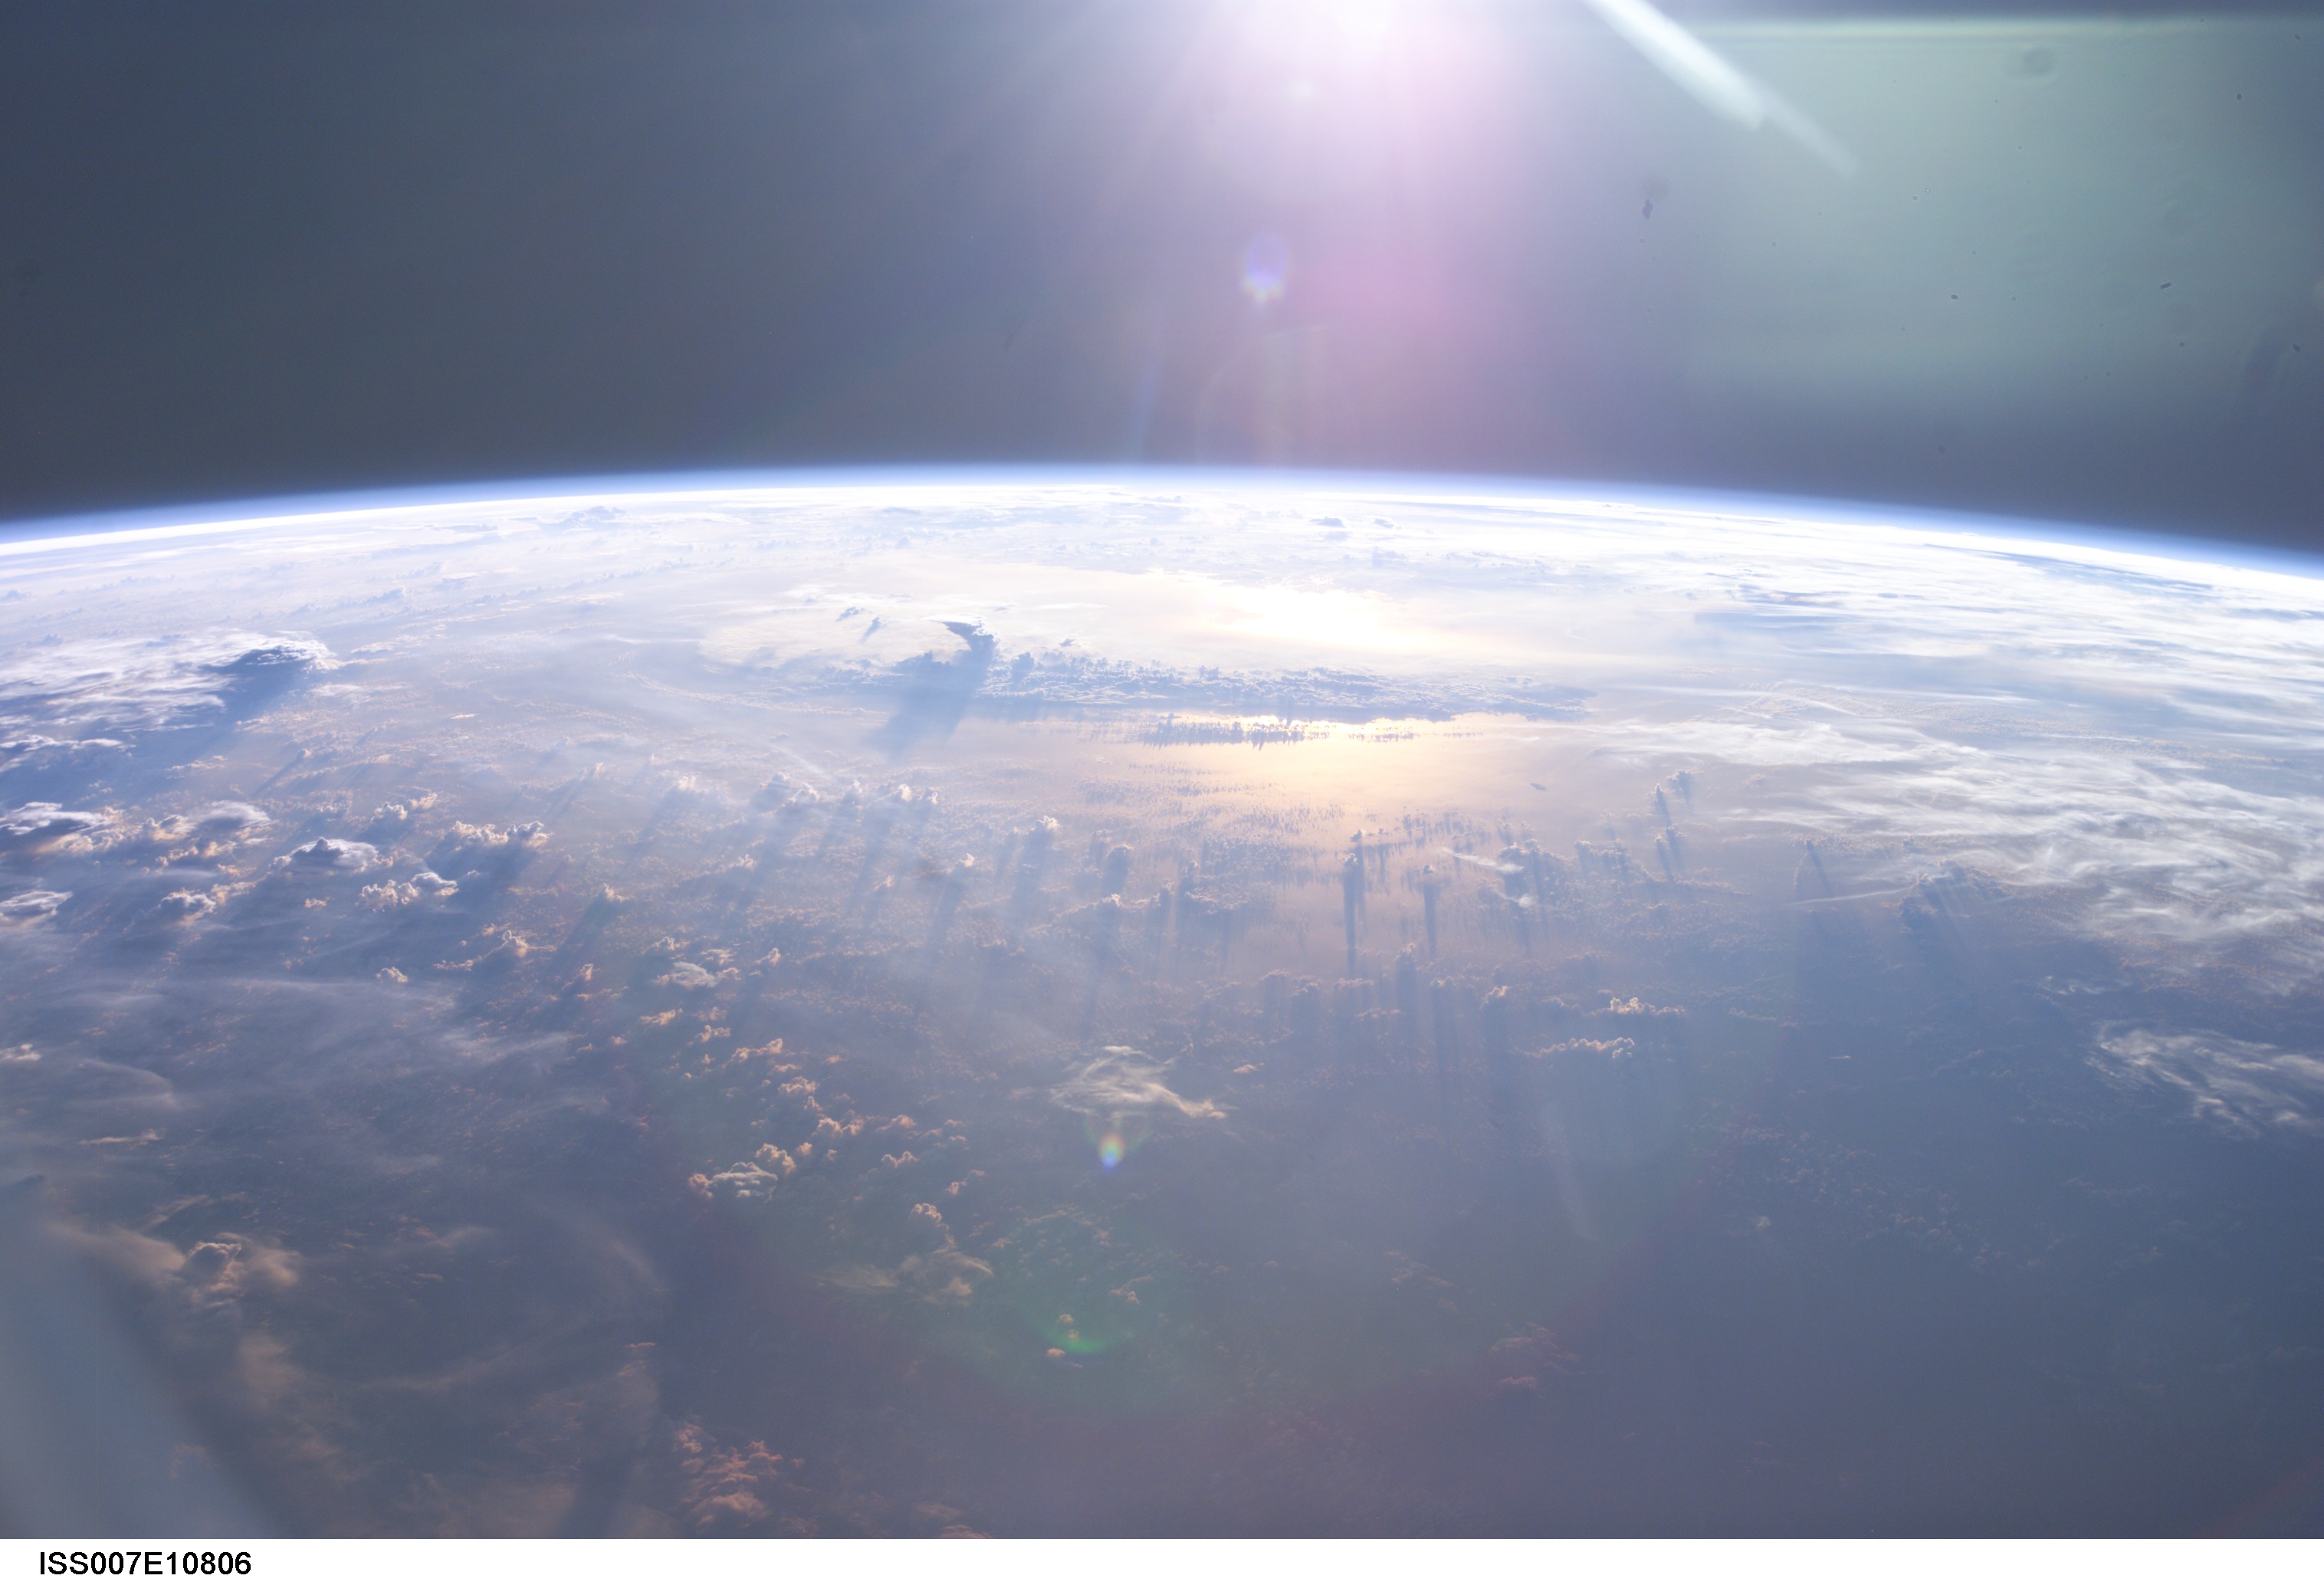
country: PACIFIC OCEAN
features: PAN-CLOUD LAYERS, ANVILS
